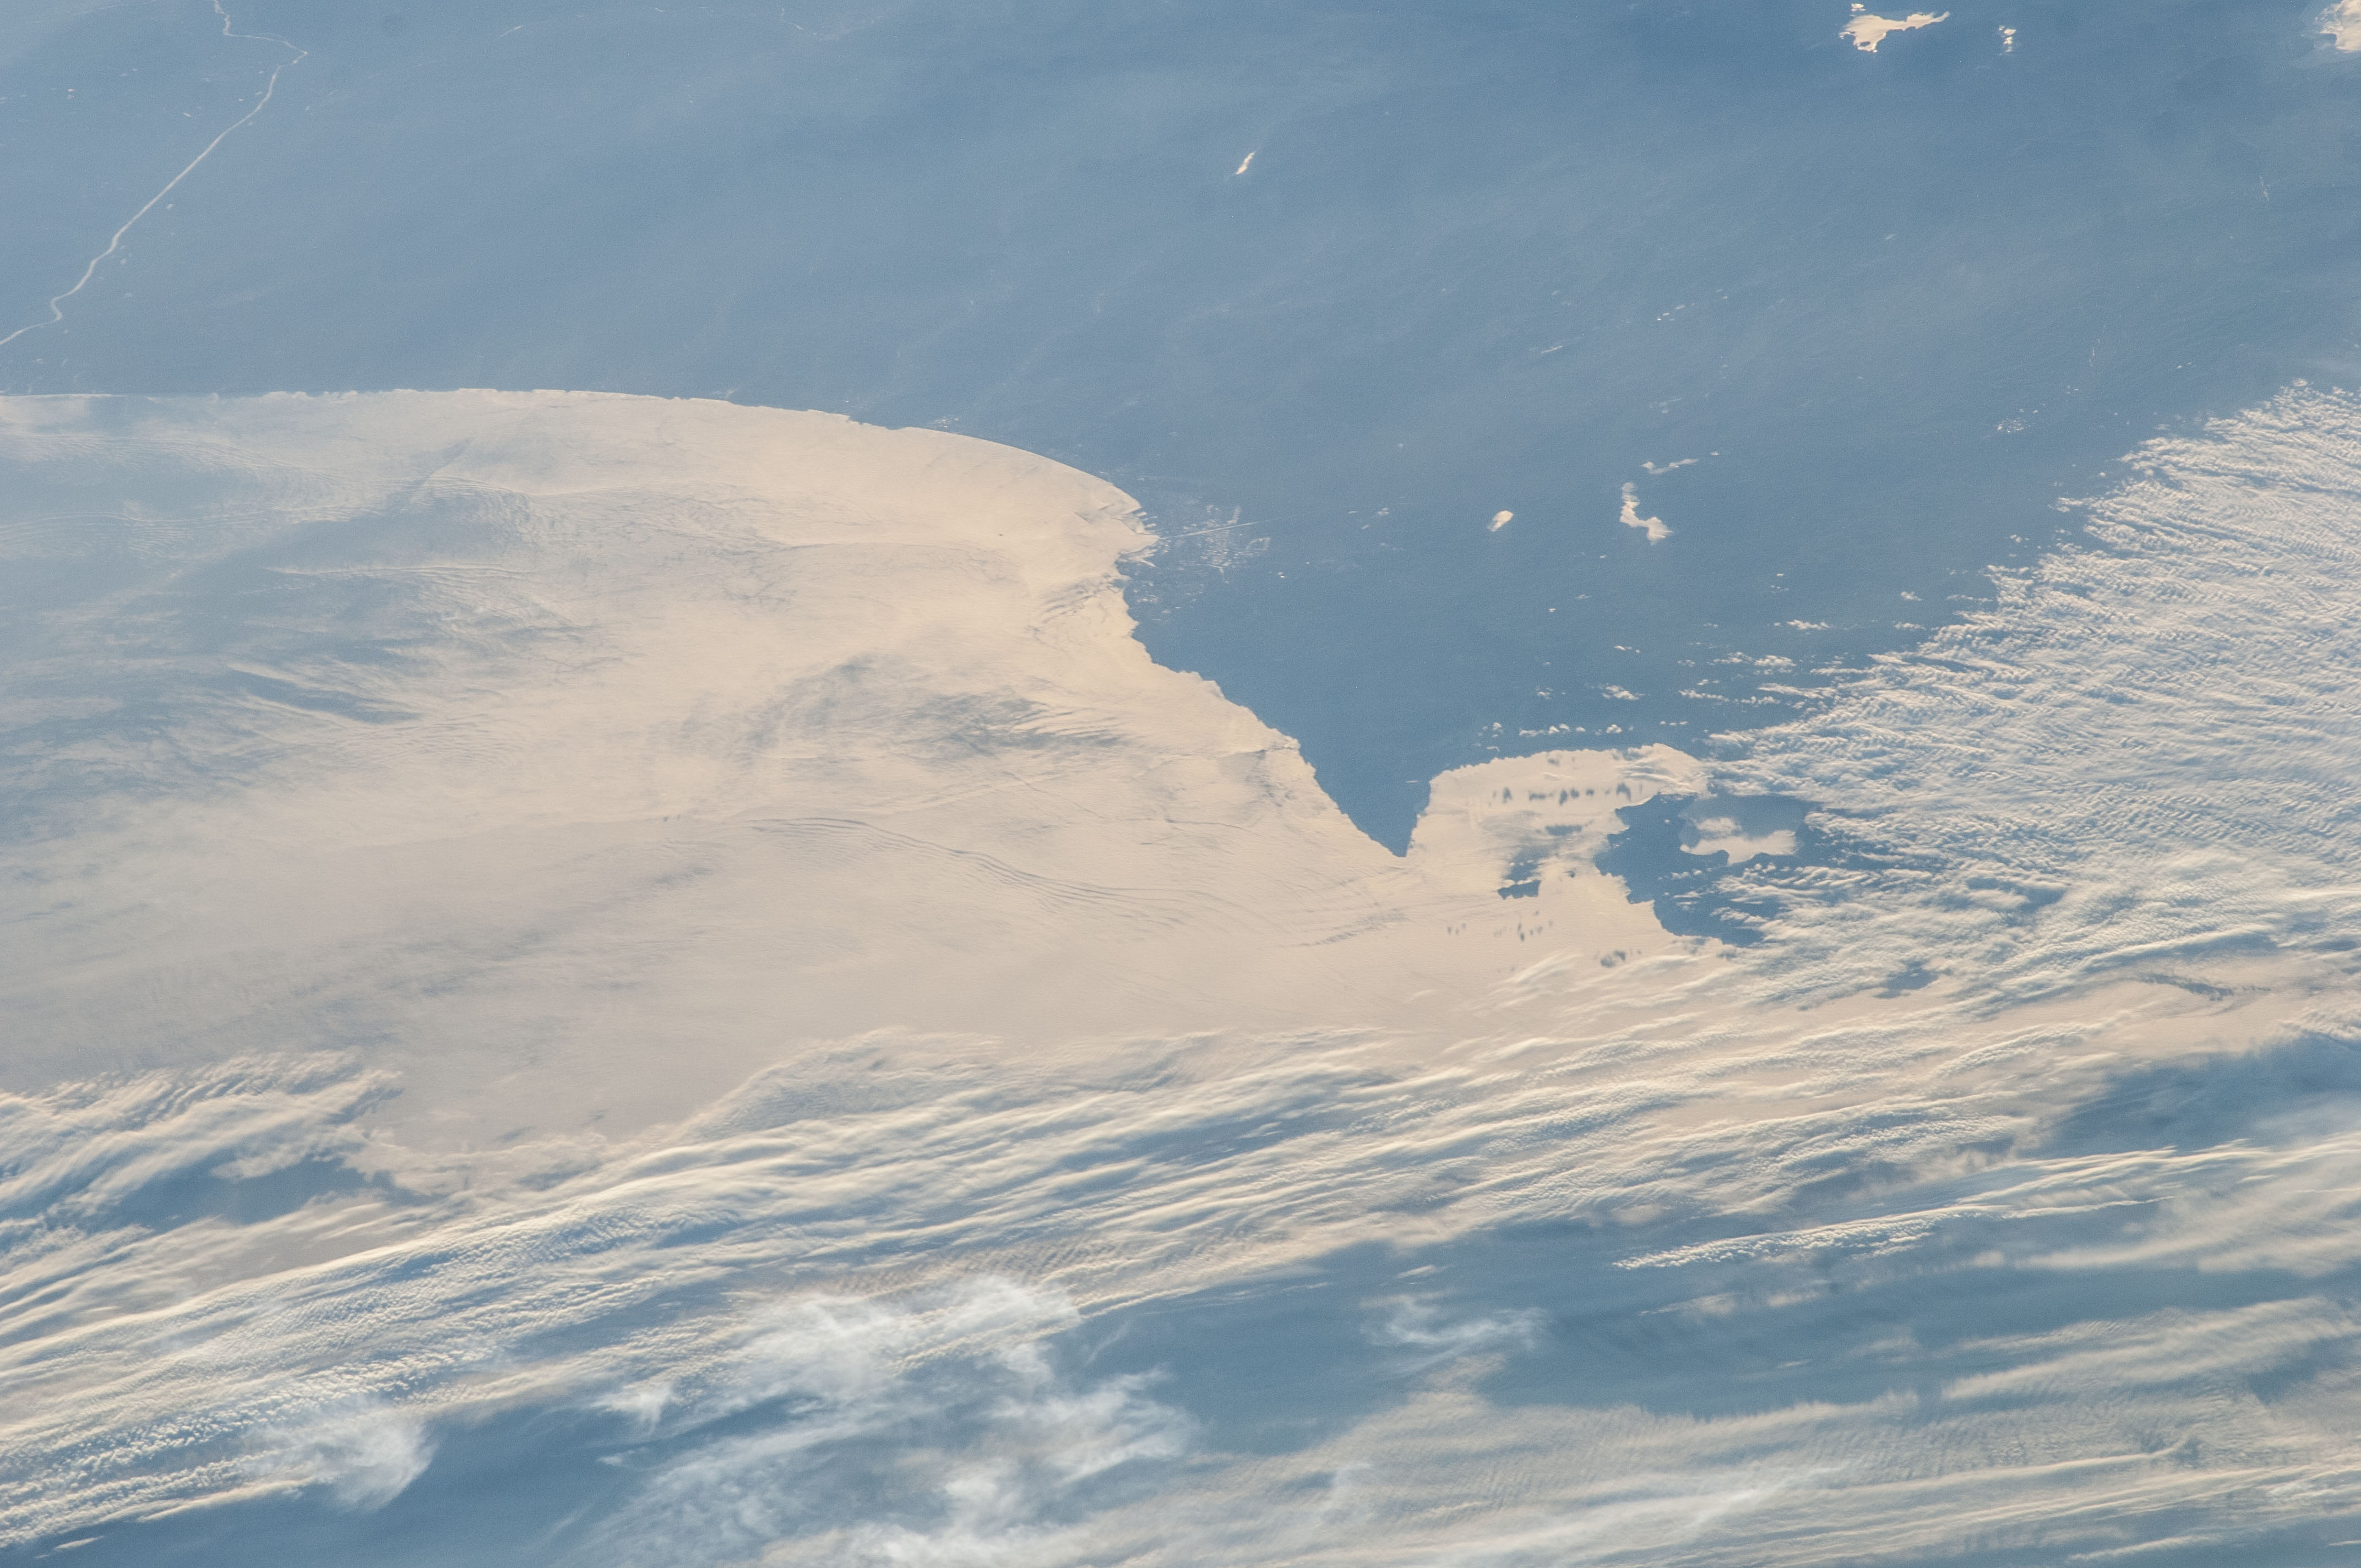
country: JAPAN
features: JAPAN
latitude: 41.9
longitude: 142.9
